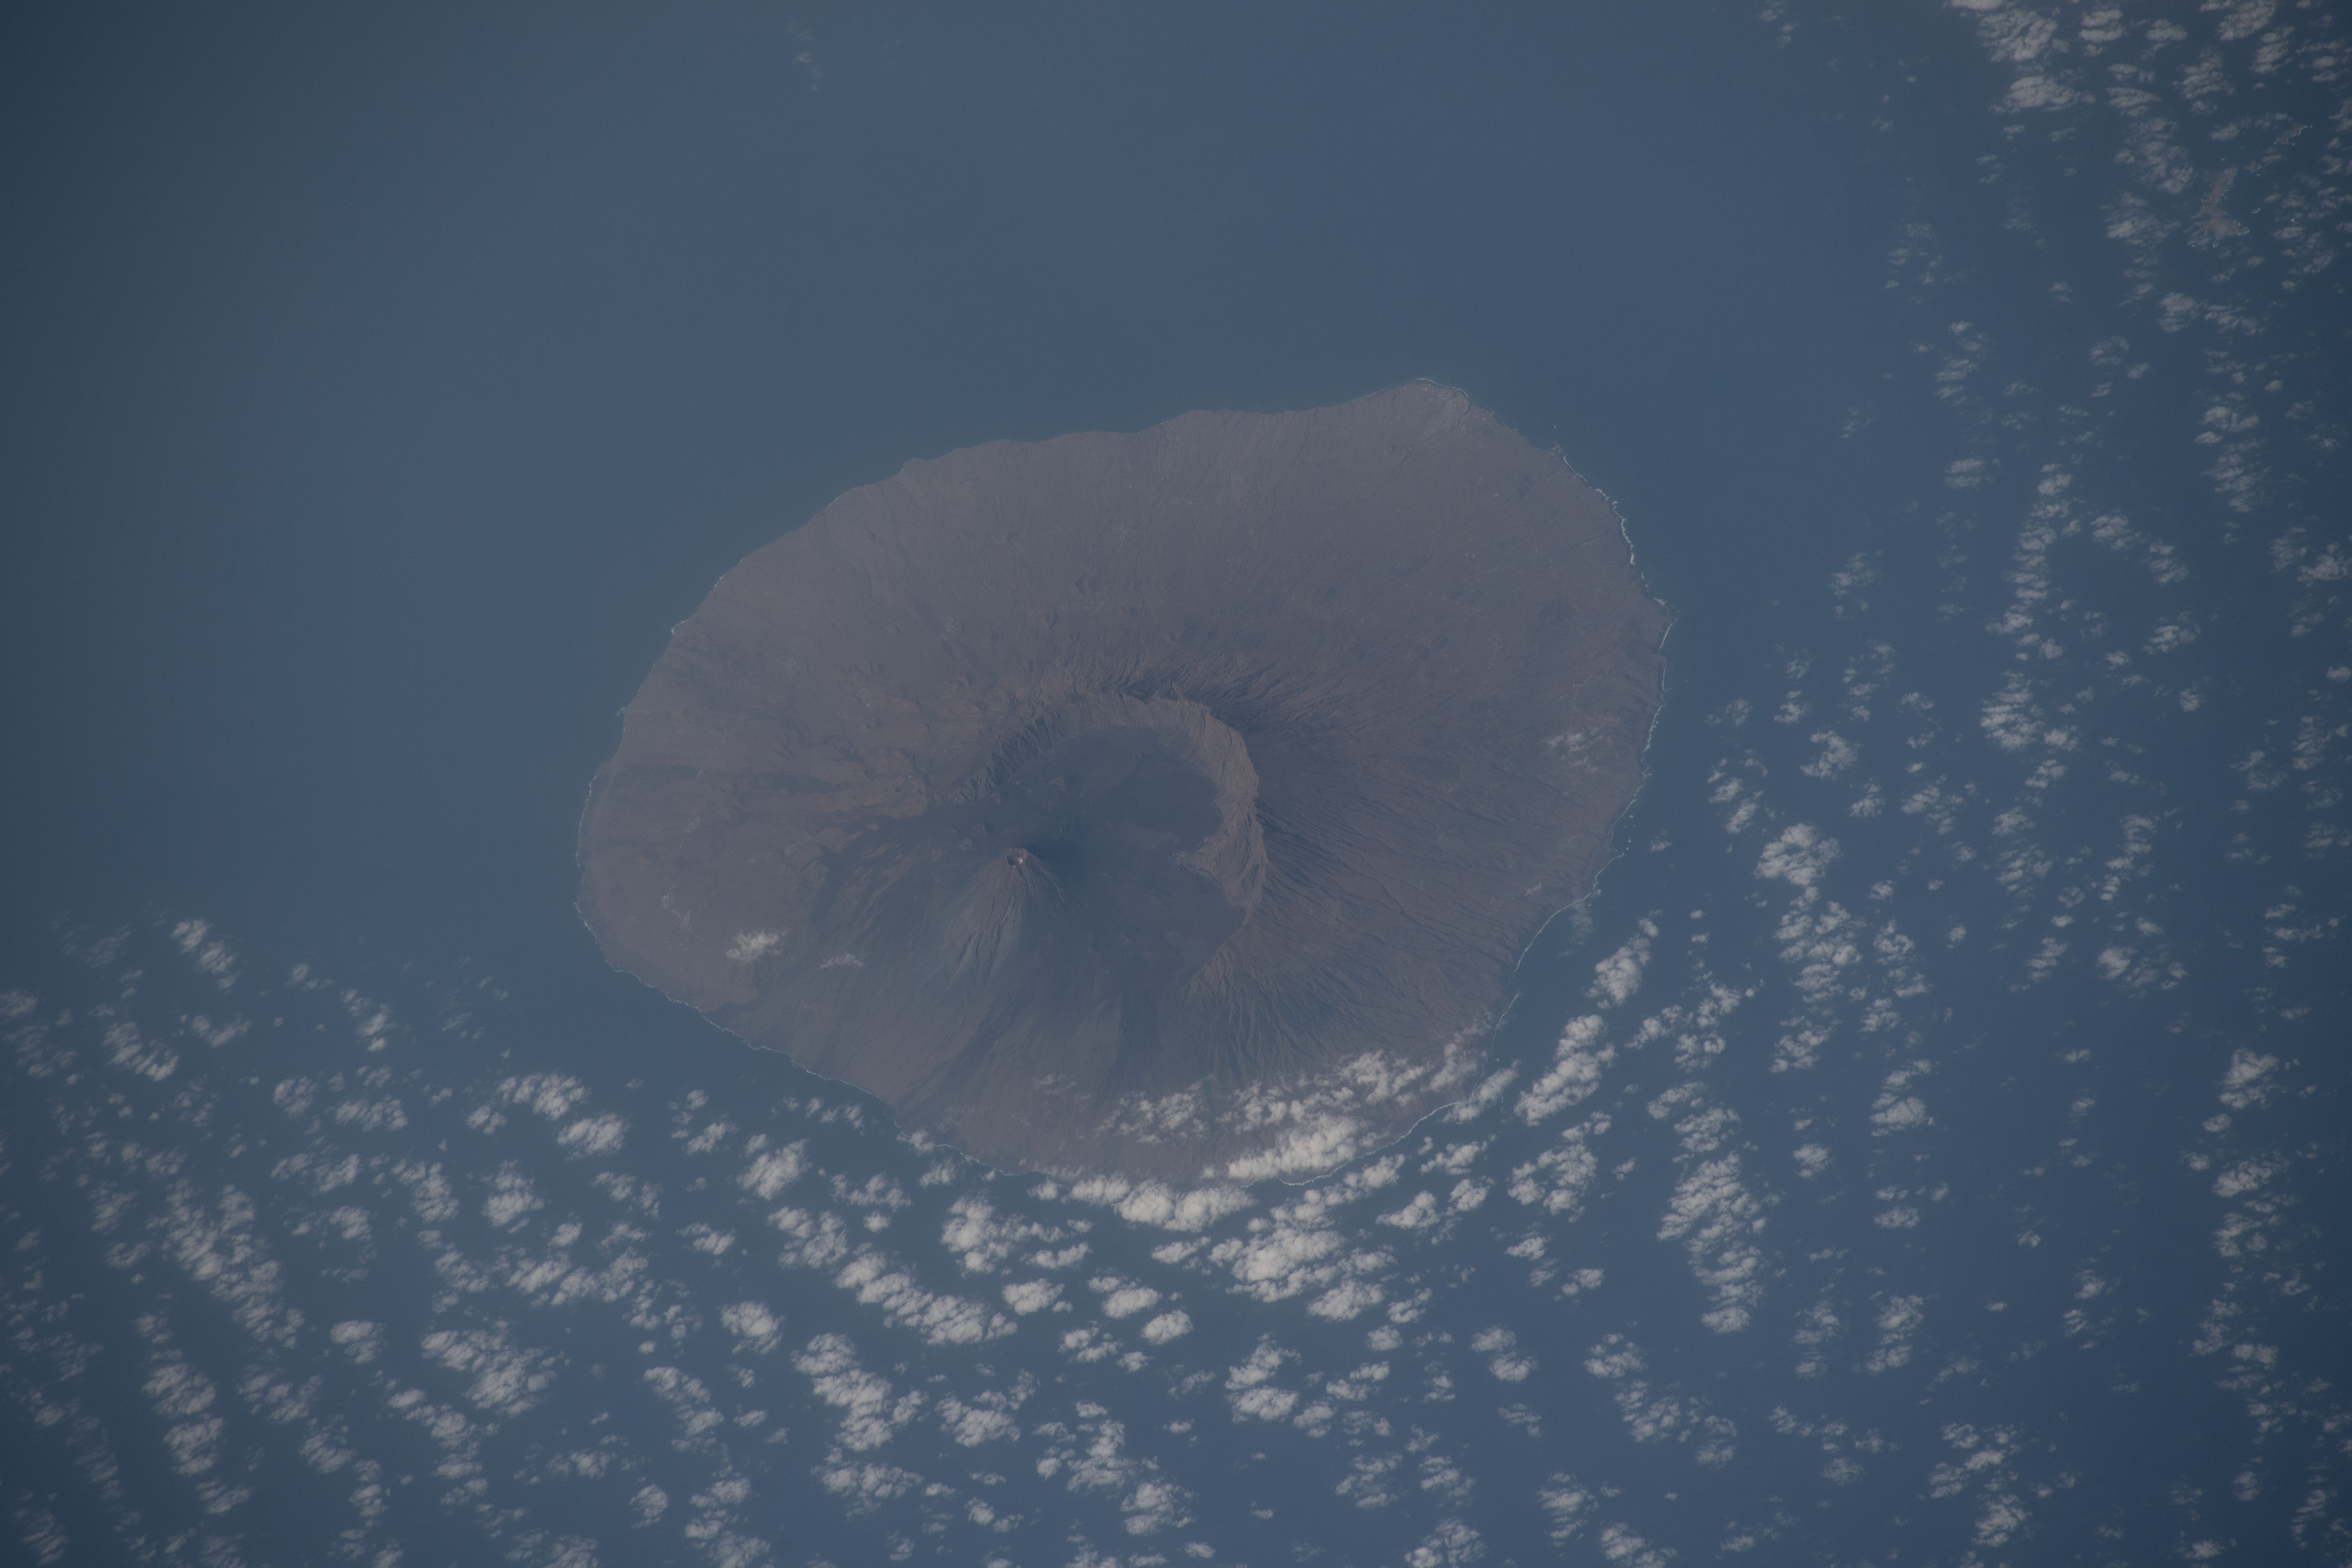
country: CAPE VERDE ISLANDS
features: FOGO ISLAND, PICO DE FOGO, FOGO NATIONAL PARK, ATLANTIC OCEAN PICO DO FOGO,FOGO ISLAND
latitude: 15.0
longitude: -24.4
